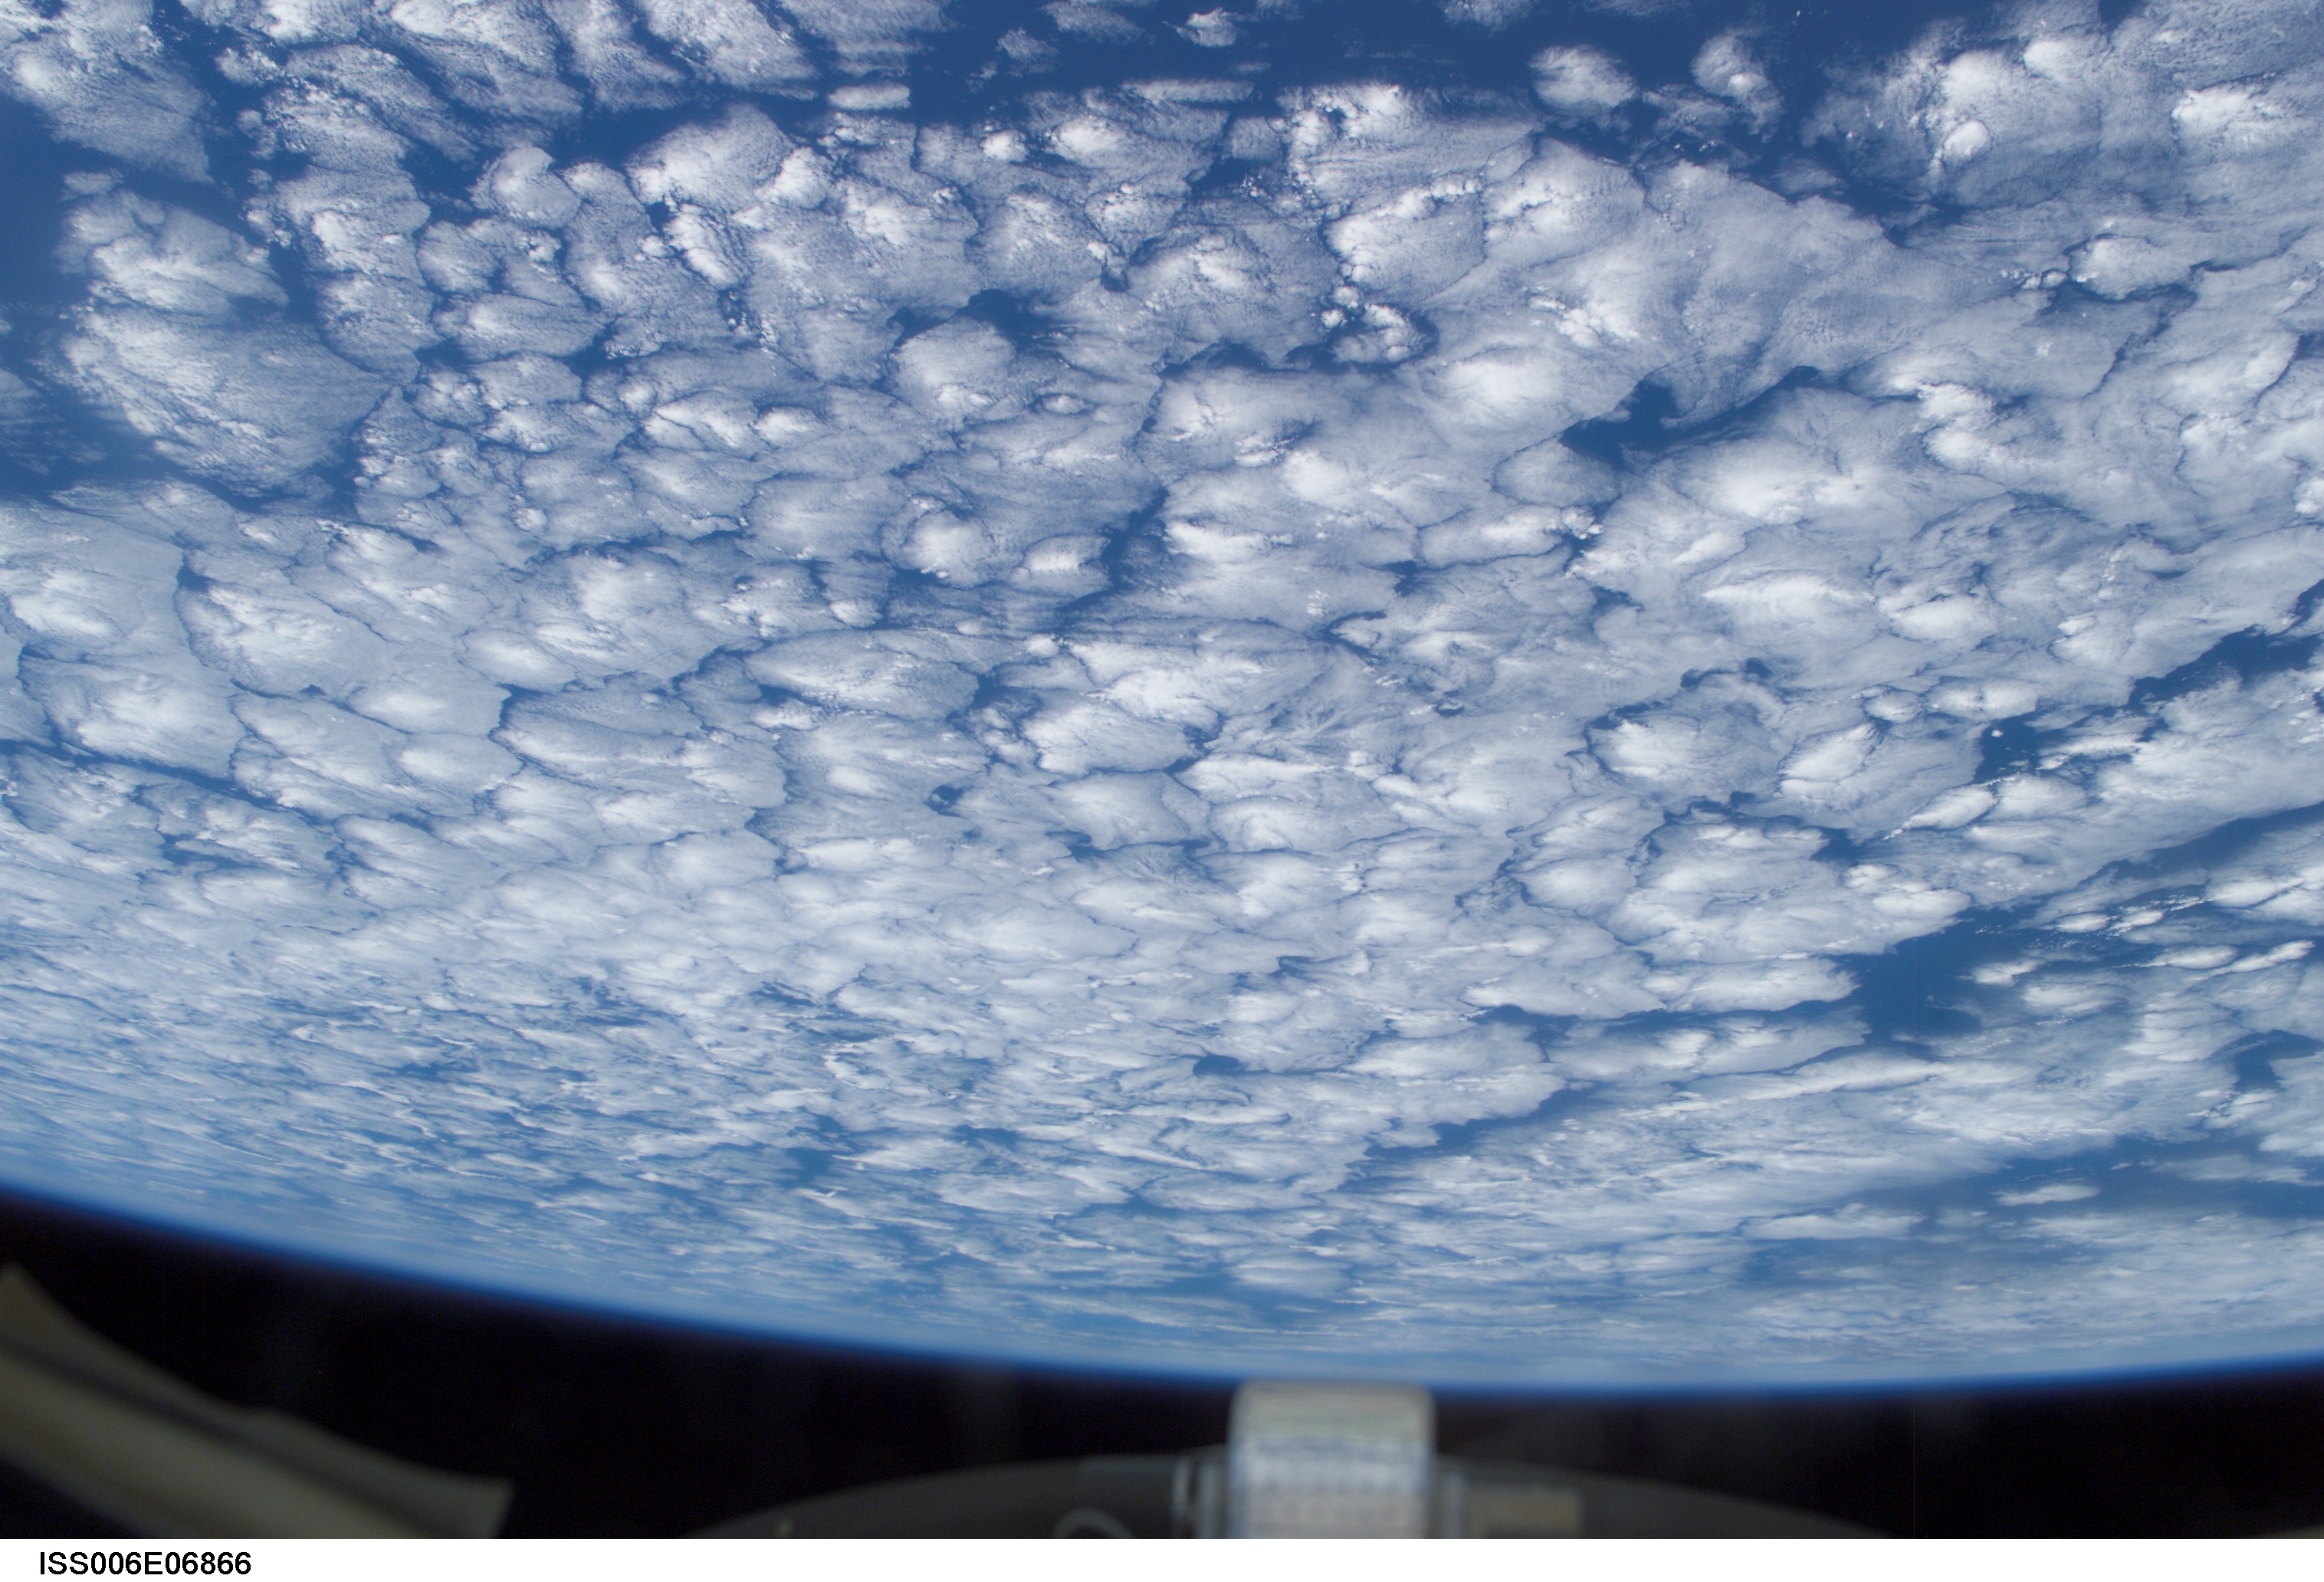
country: PACIFIC OCEAN
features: PAN-LOW CLOUDS COMPLEX
